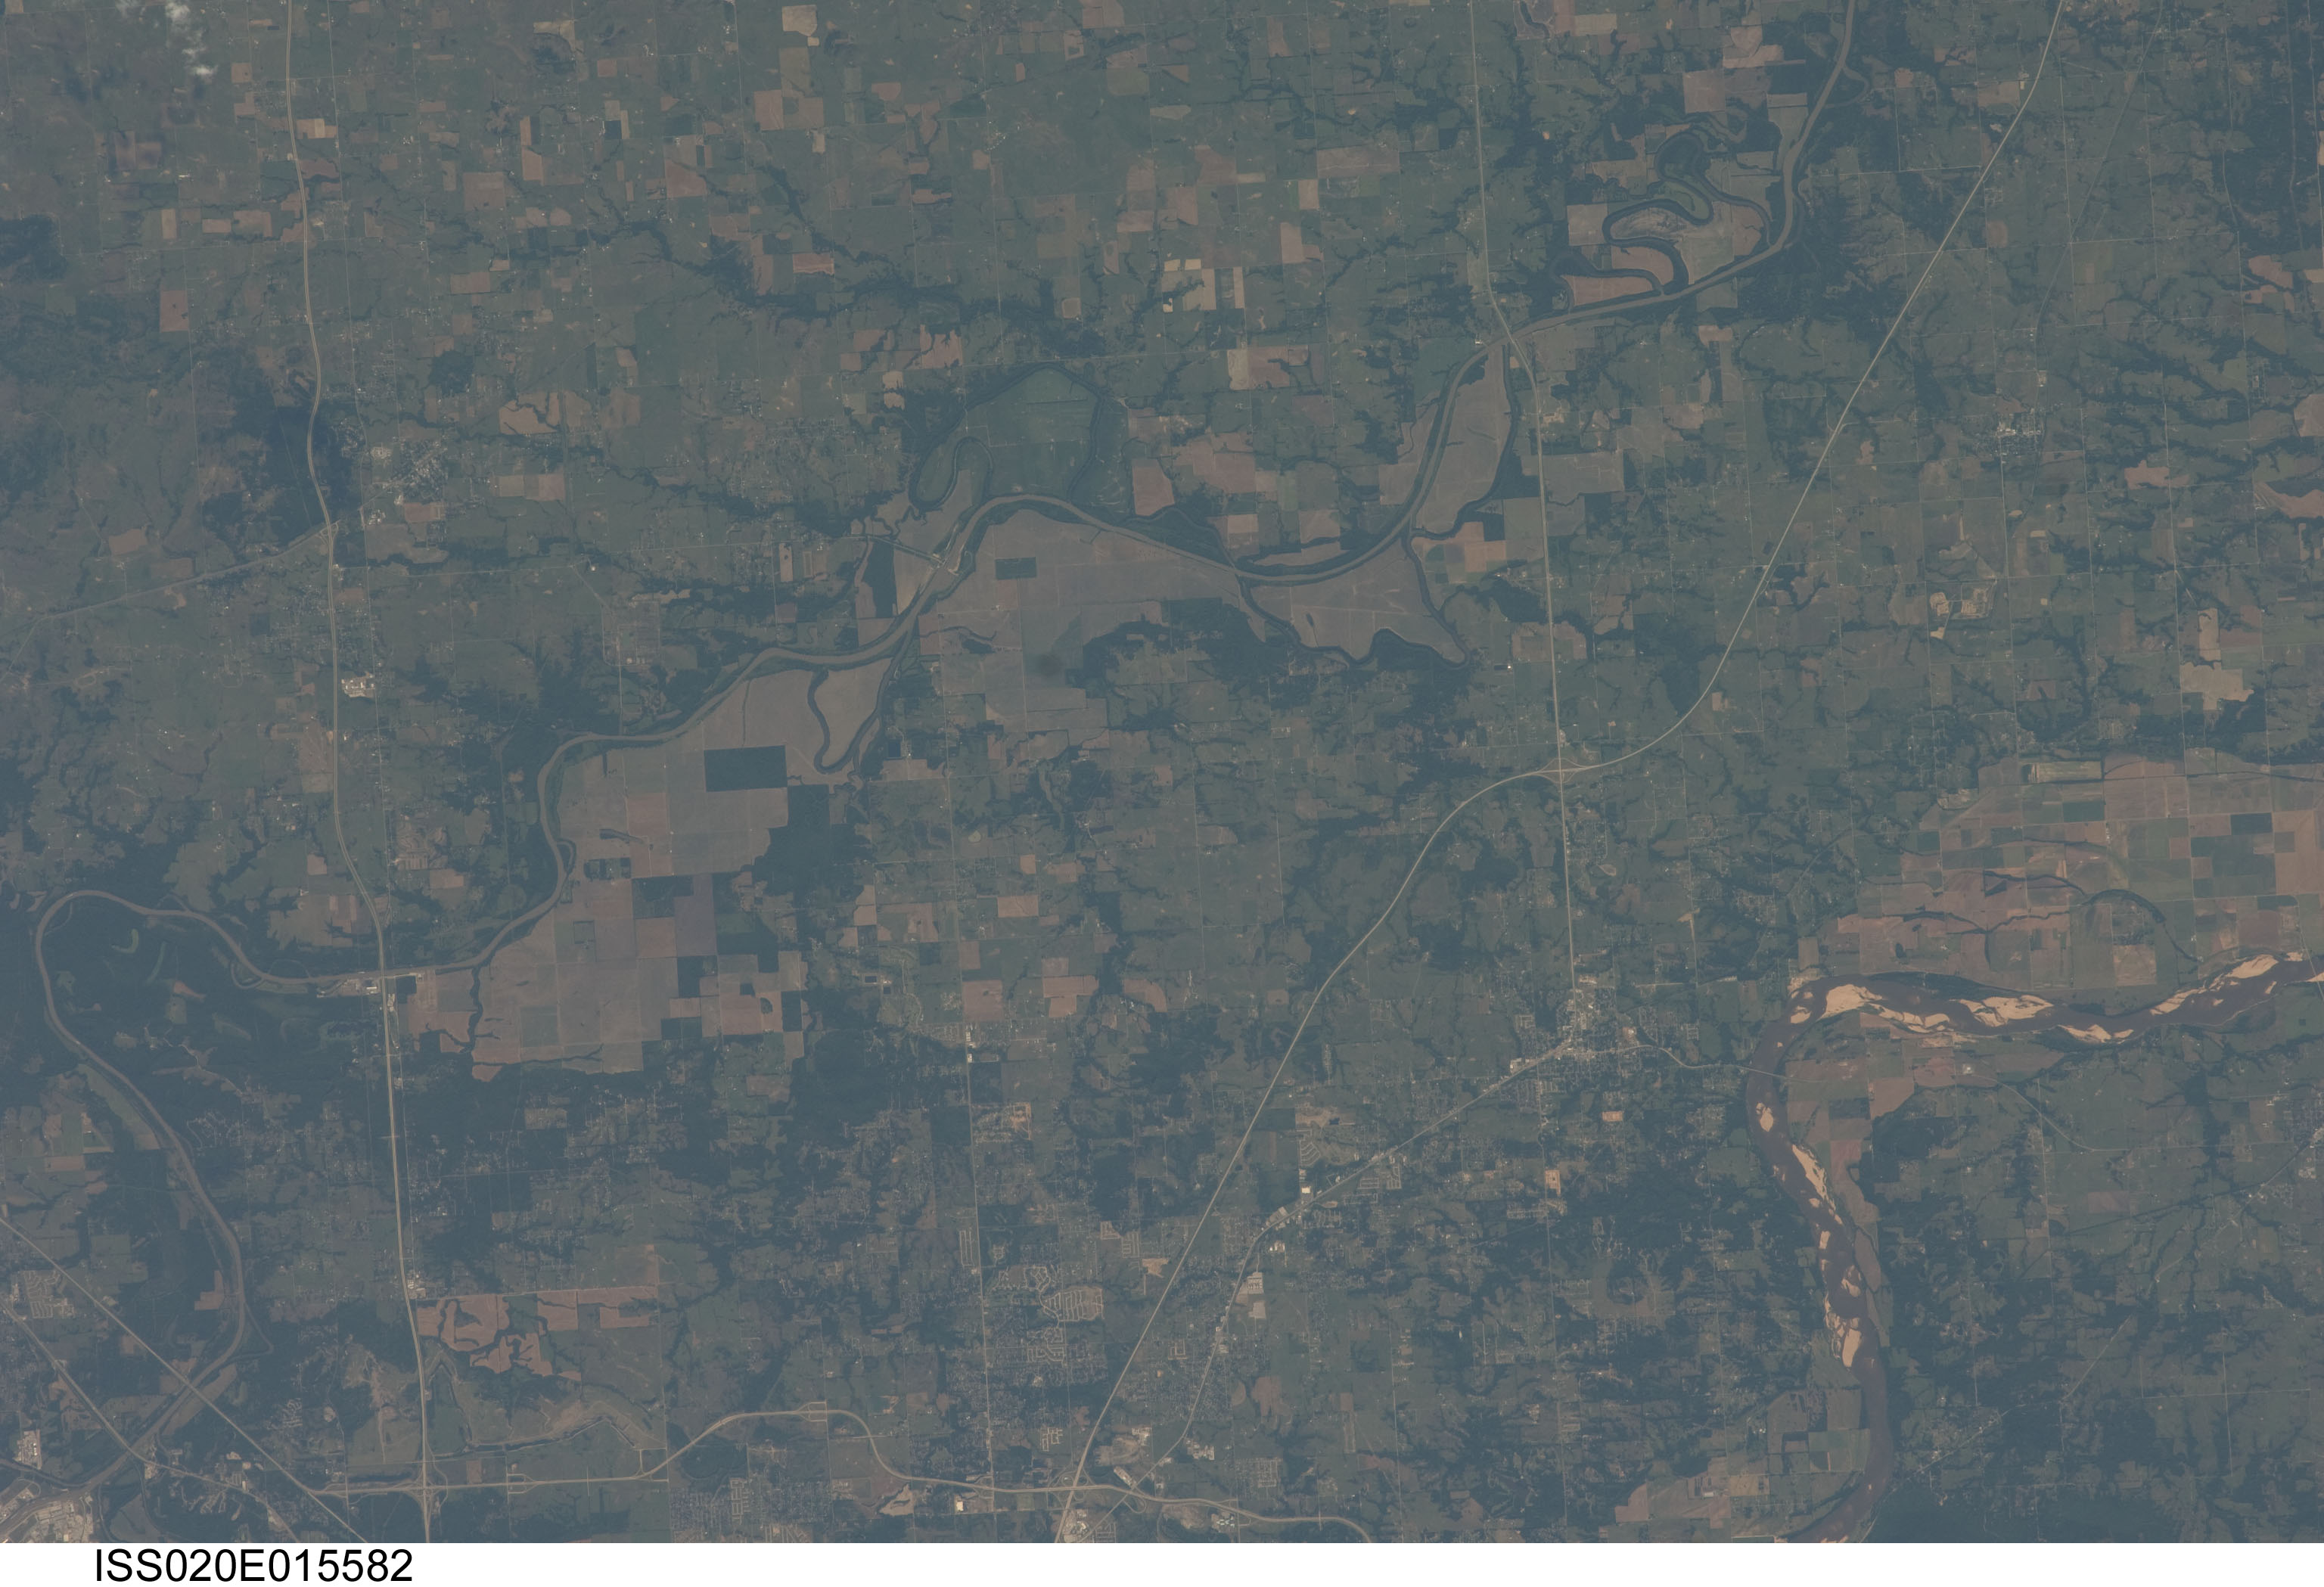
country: USA-OKLAHOMA
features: ARKANSAS RIVER,OKLAHOMA,MUSKOGEE TURNPIKE,VERDIGRIS RIVER,COWETA
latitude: 36.0
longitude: -95.6
